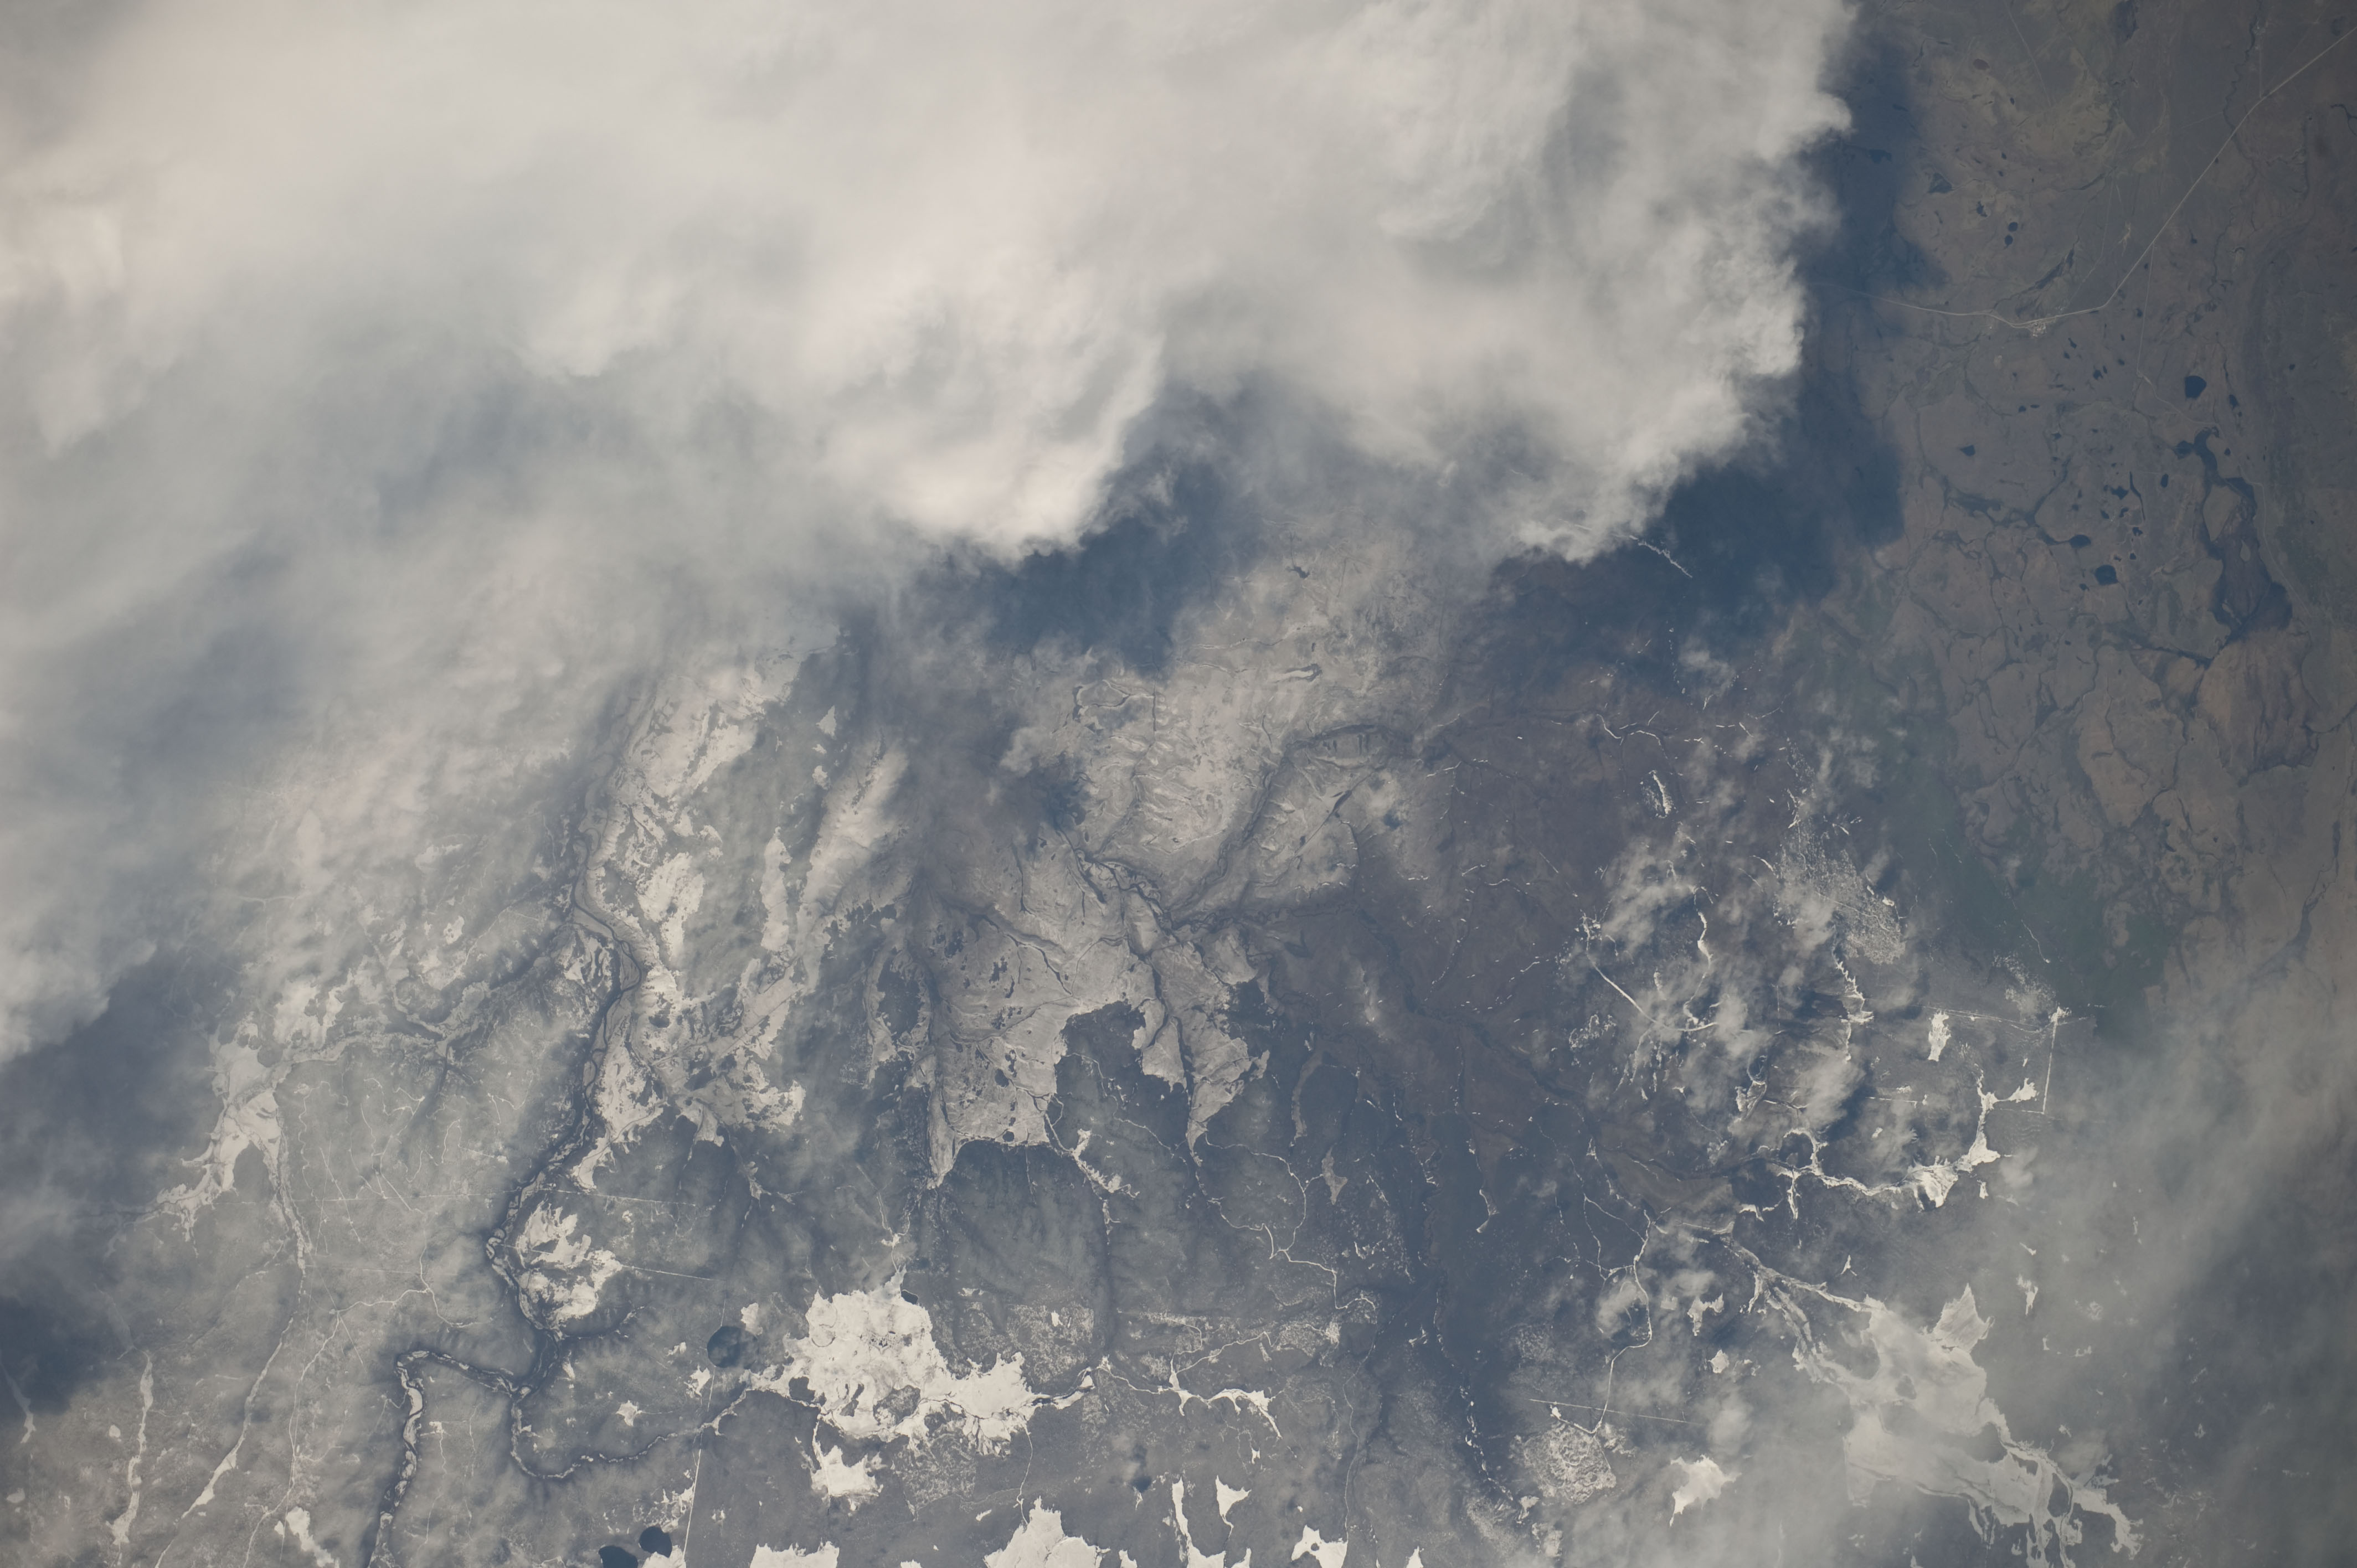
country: CHILE
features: CHILENA MTS., SNOW
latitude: -52.2
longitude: -71.4
